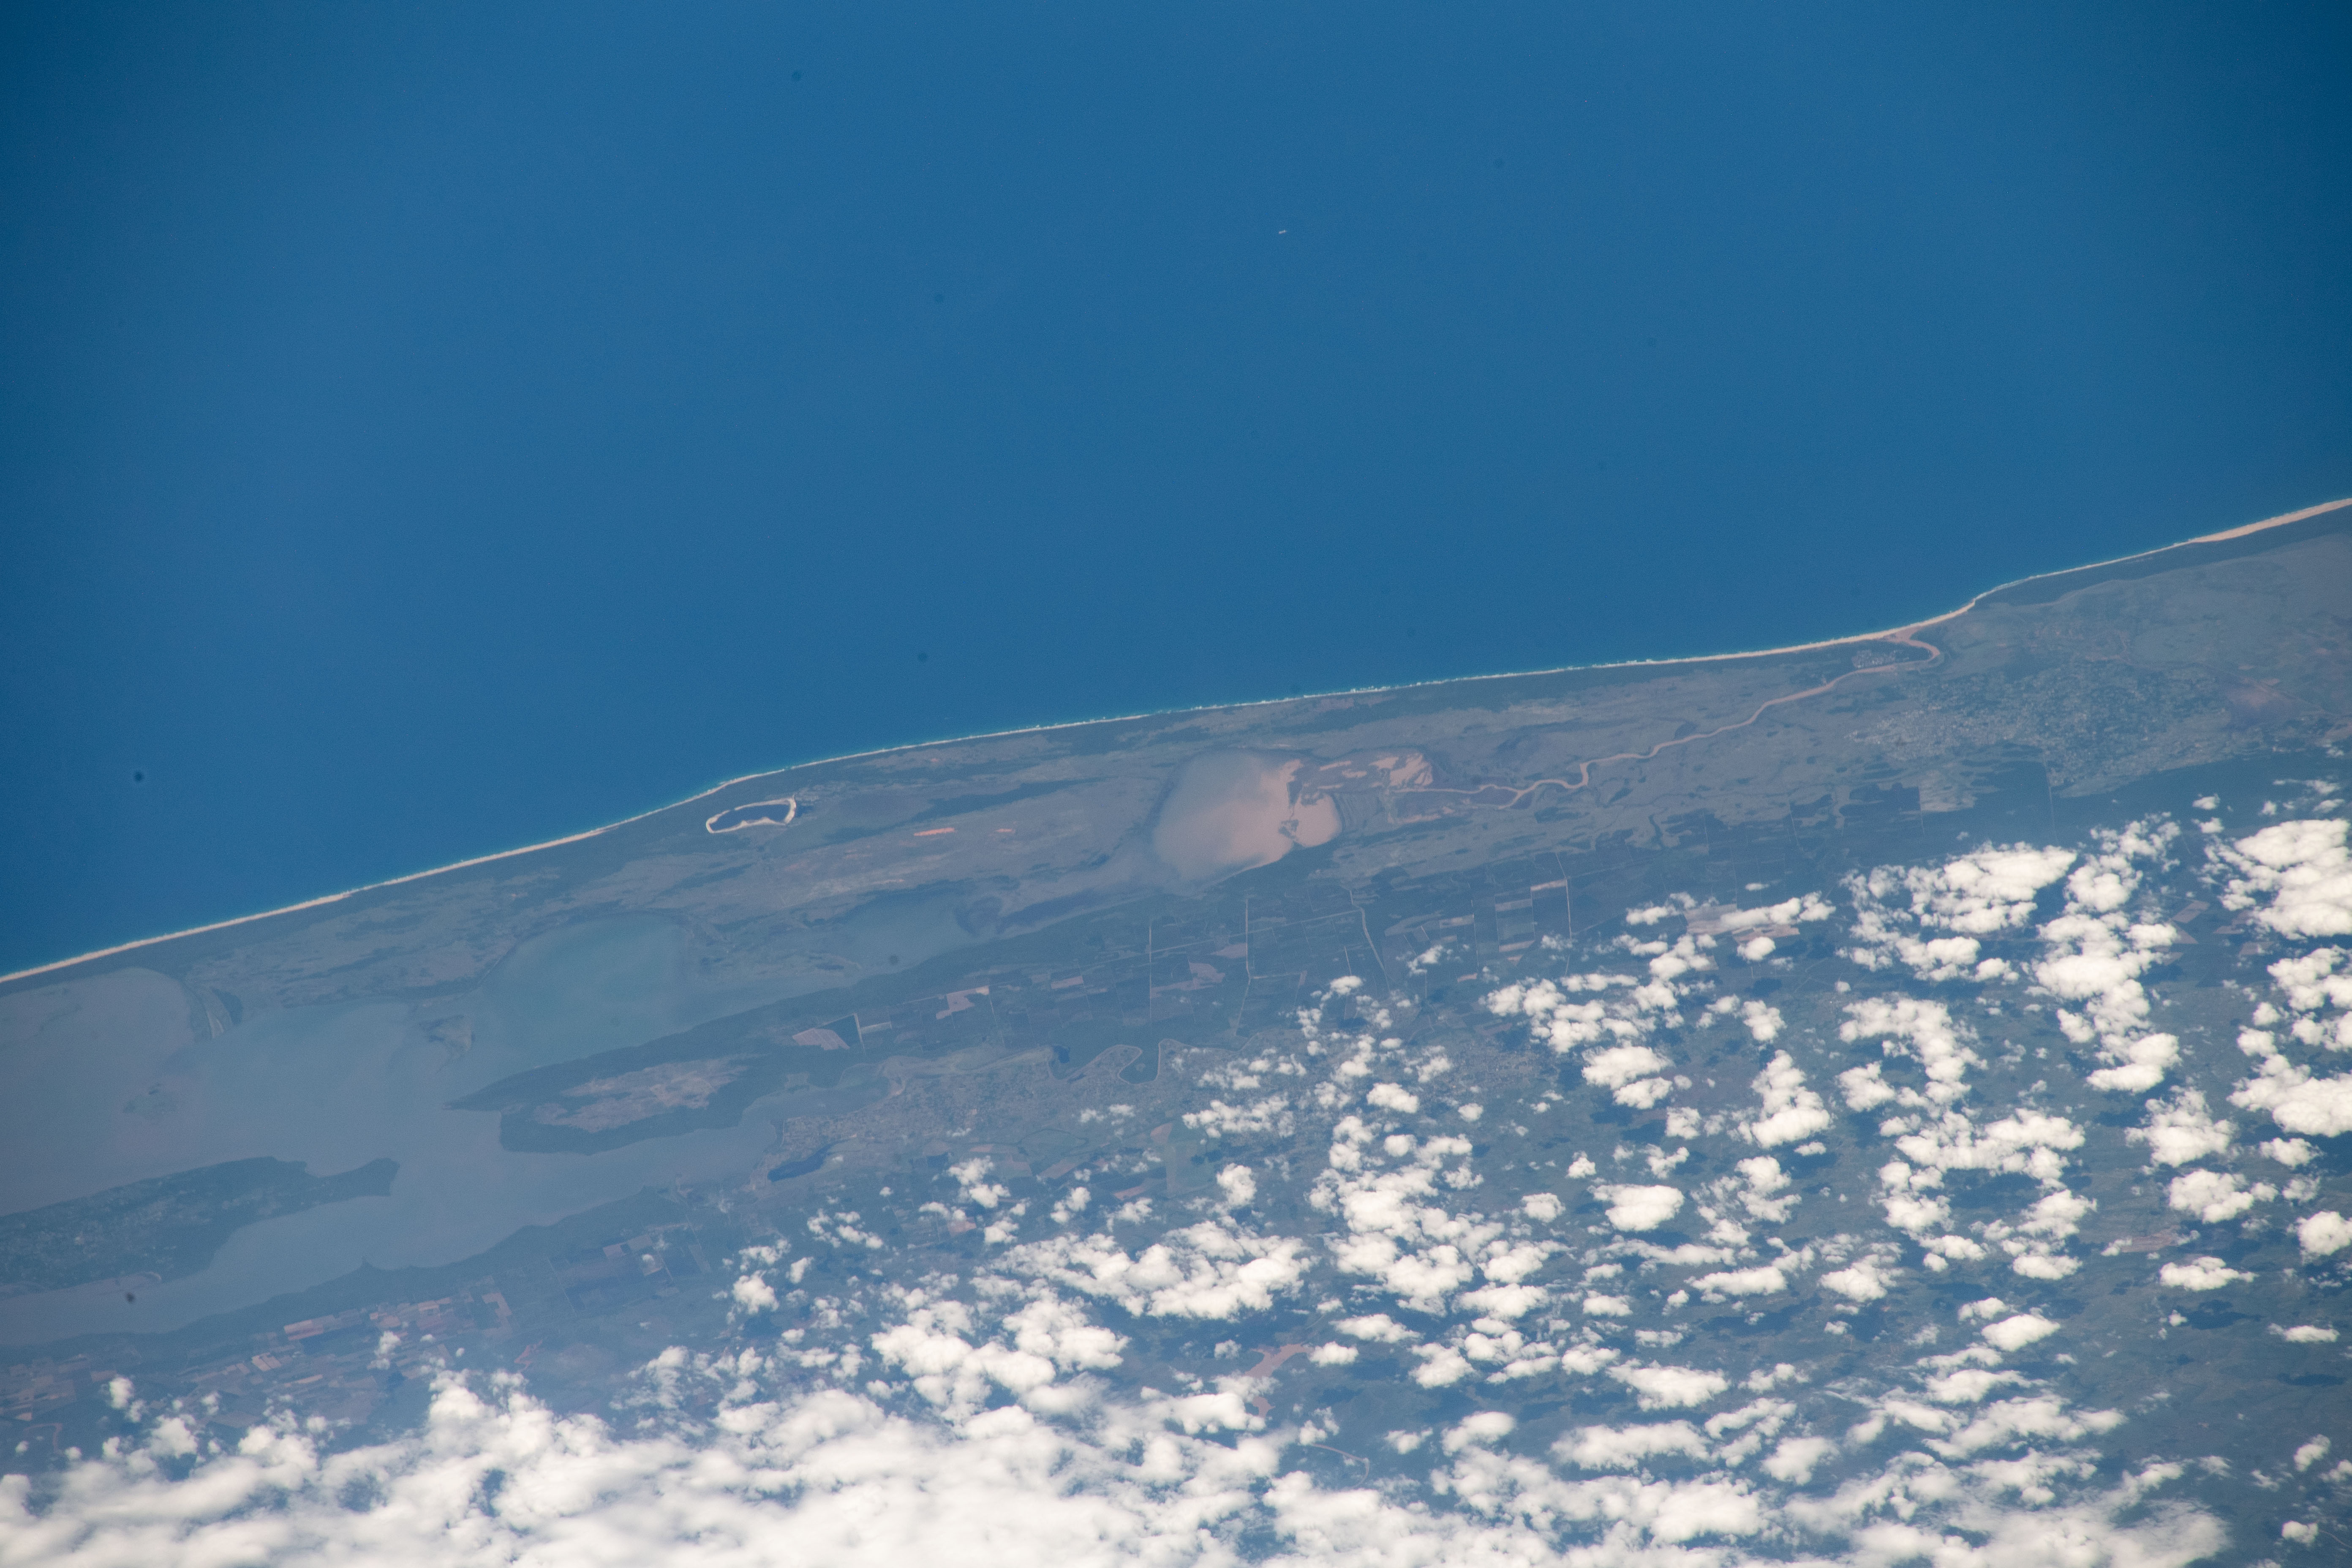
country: REPUBLIC SOUTH AFRICA
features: LAKE ST. LUCIA
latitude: -28.2
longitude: 32.4
